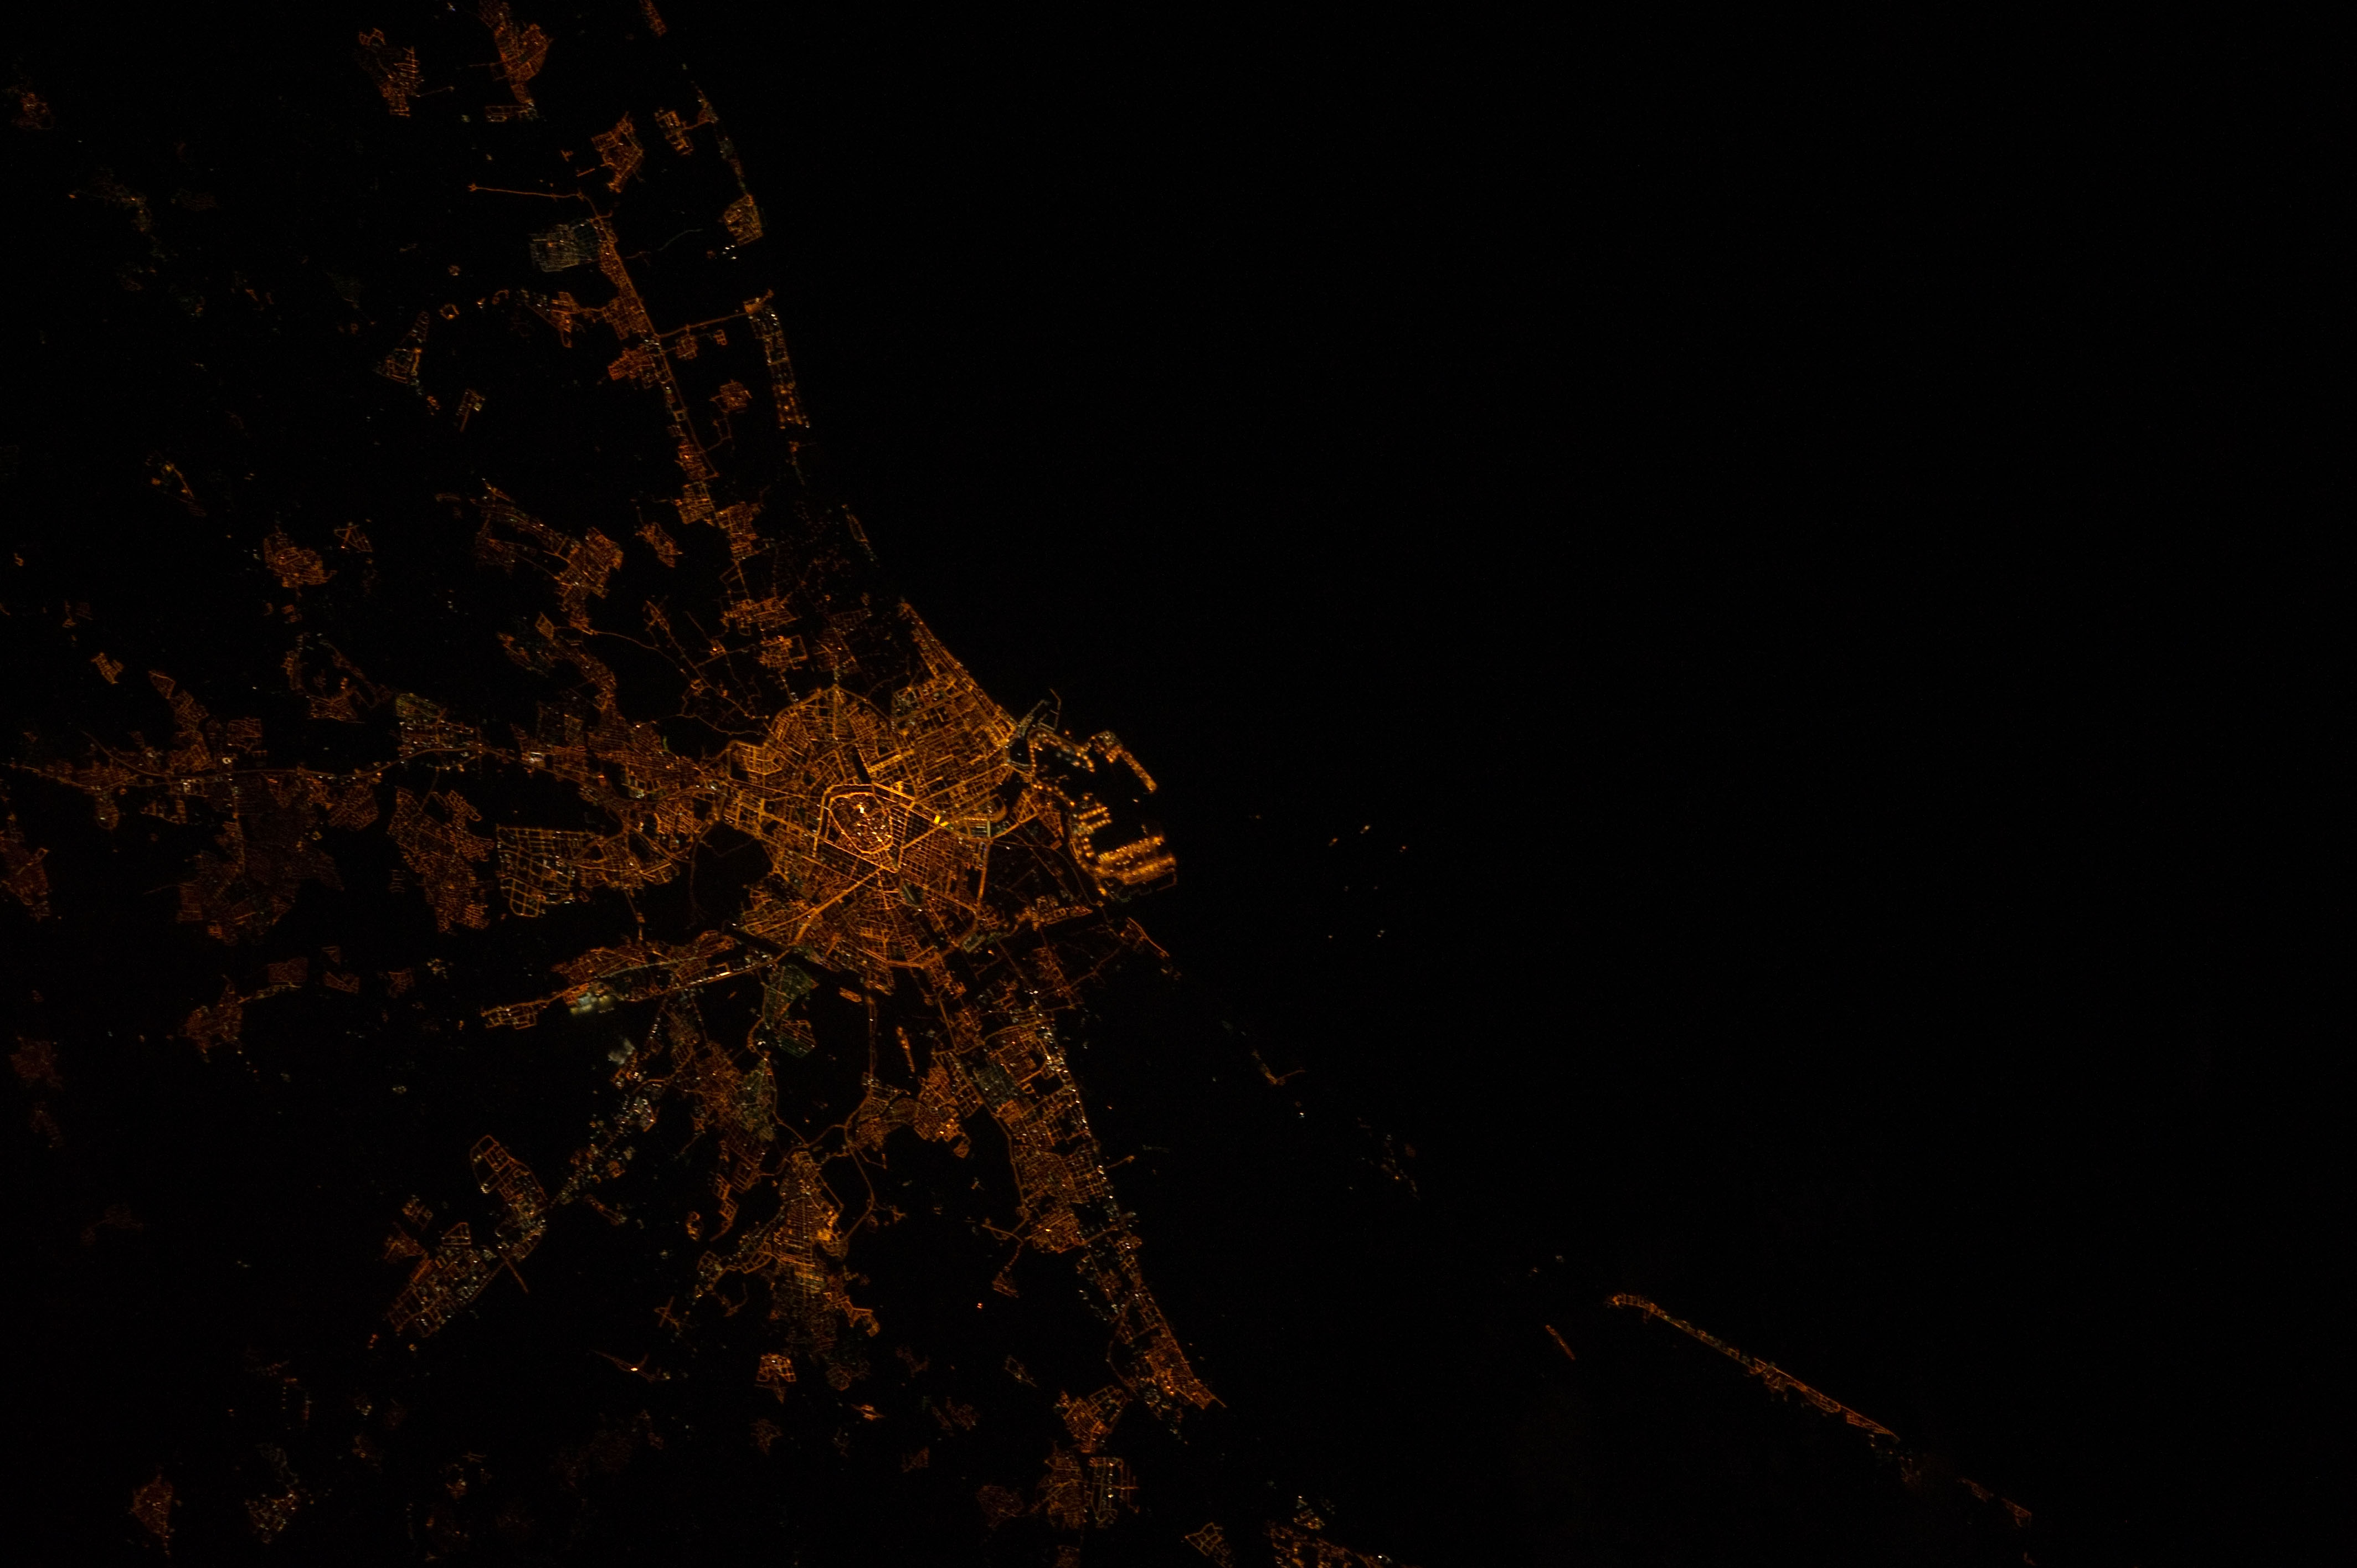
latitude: 39.5
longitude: -0.4
